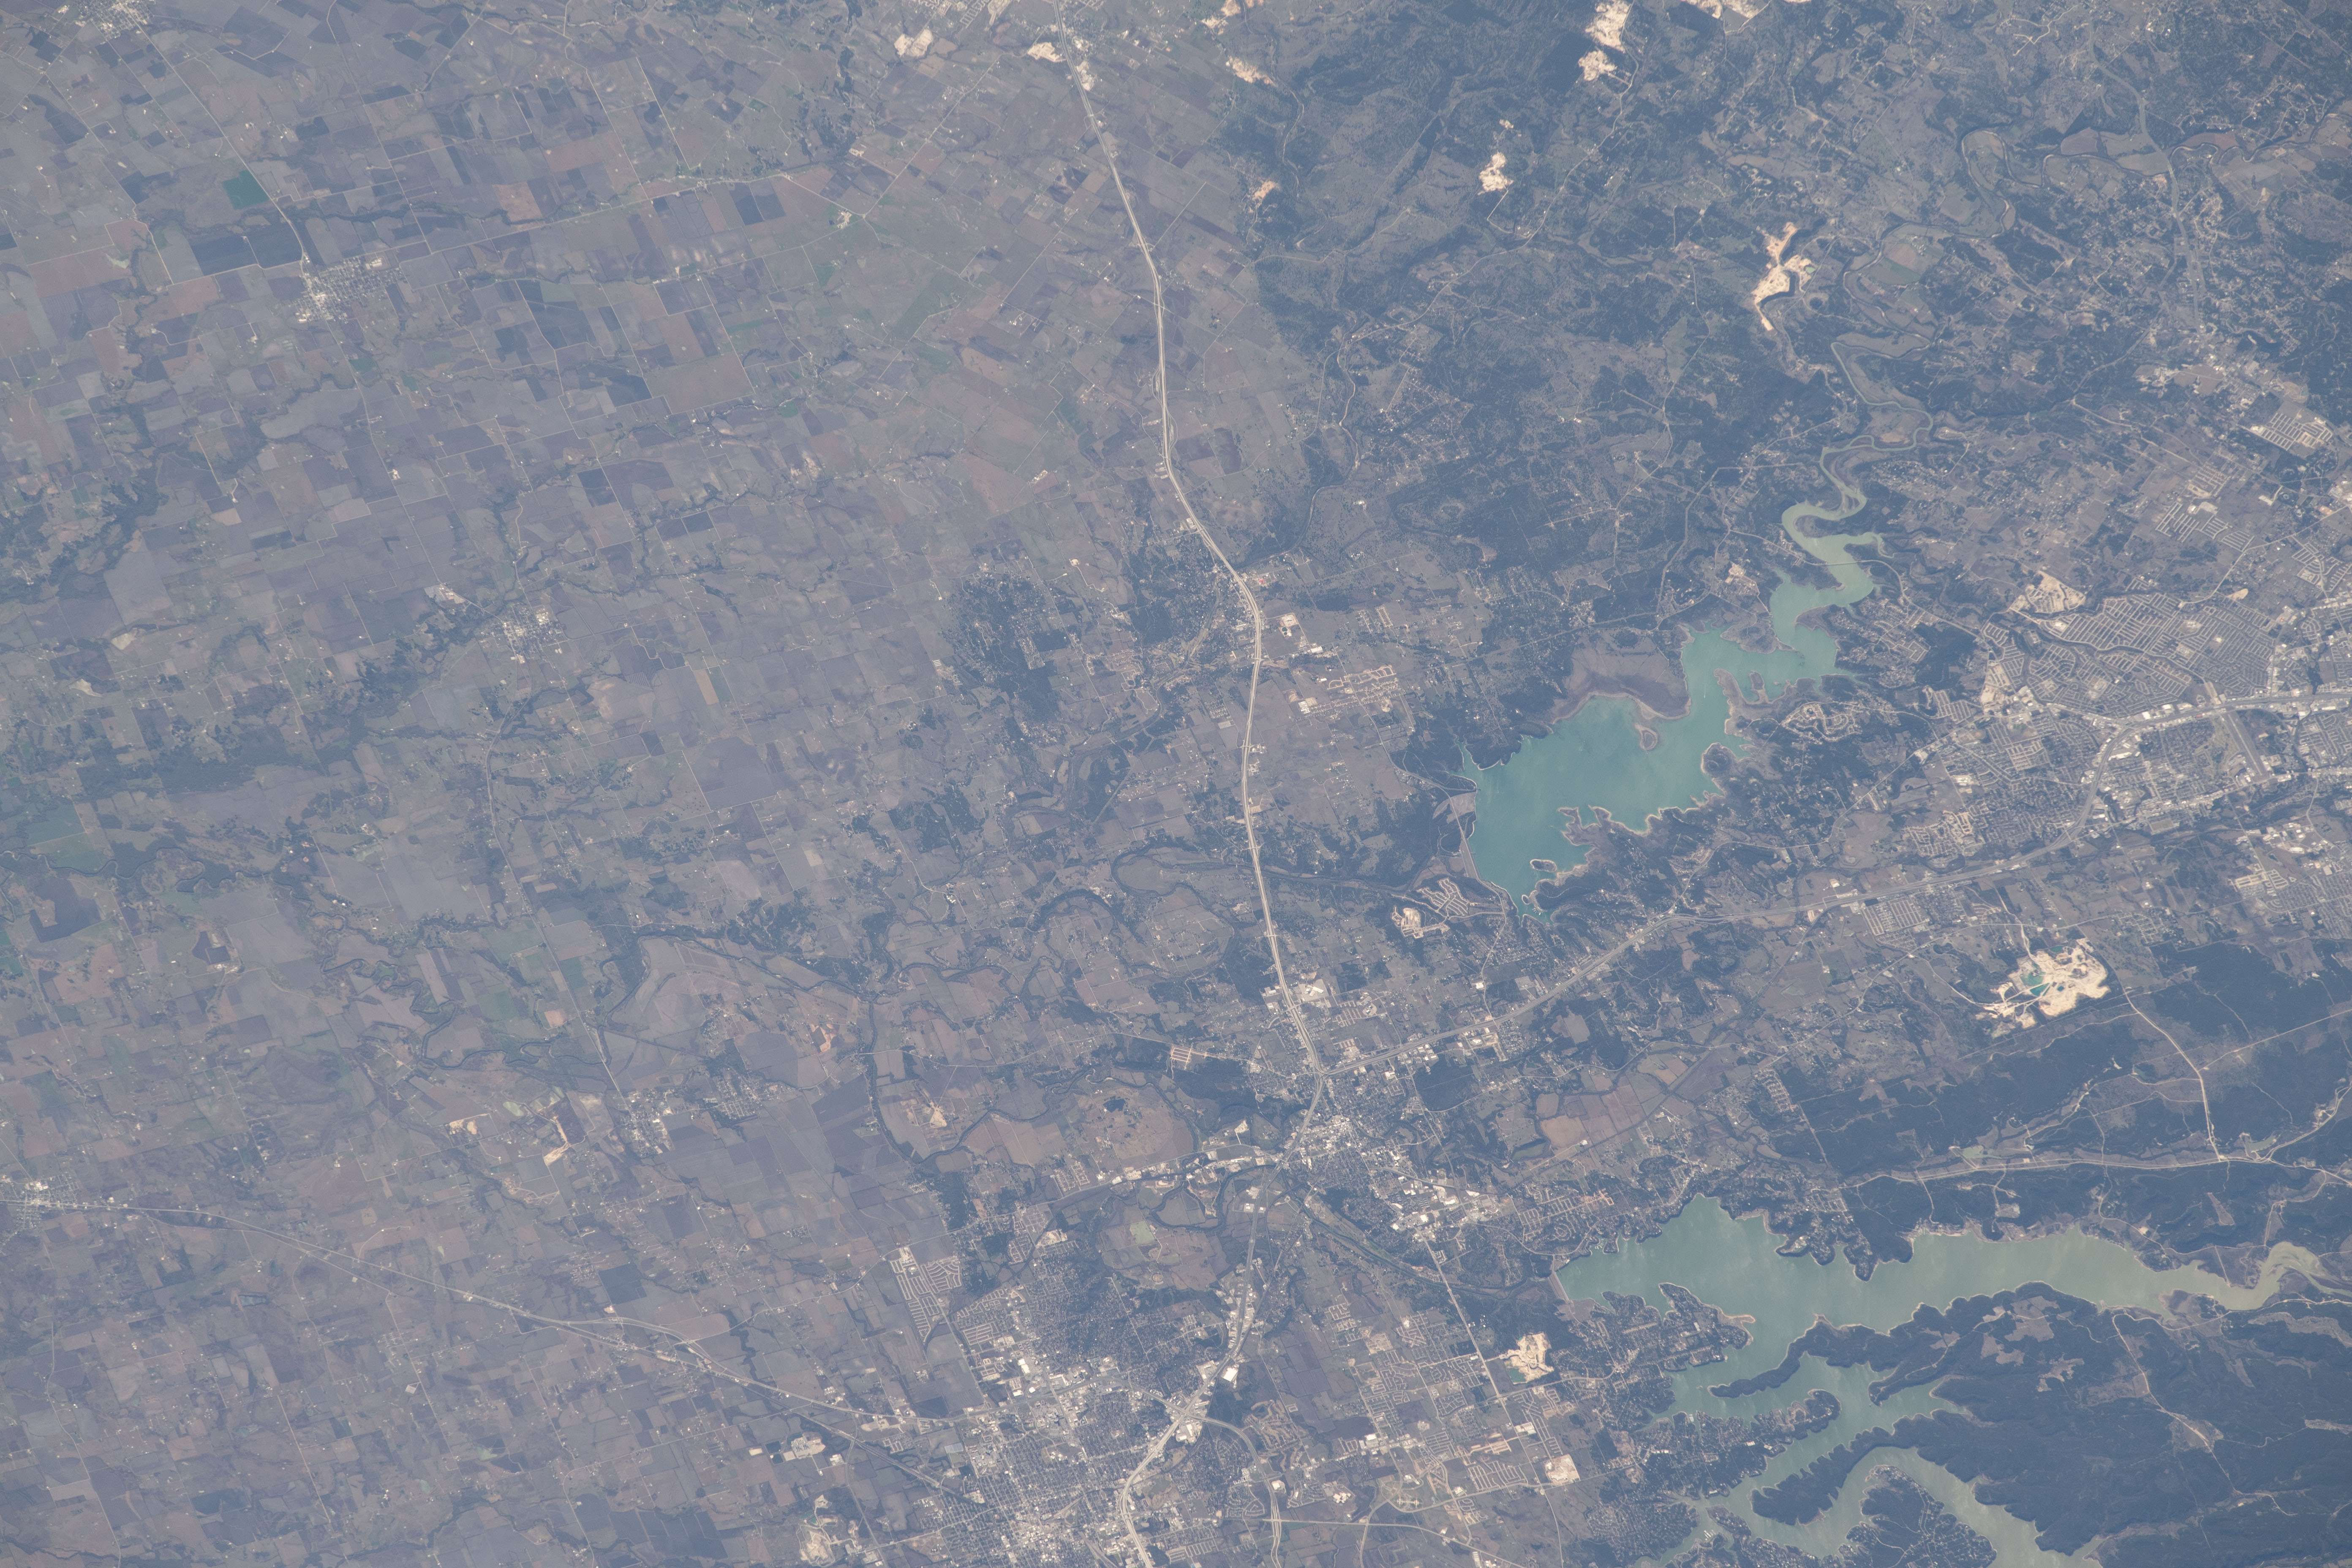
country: USA-TEXAS
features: BELTON LAKE, STILLHOUSE HOLLOW LAKE, FORT HOOD, BELTON
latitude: 31.0
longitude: -97.5
